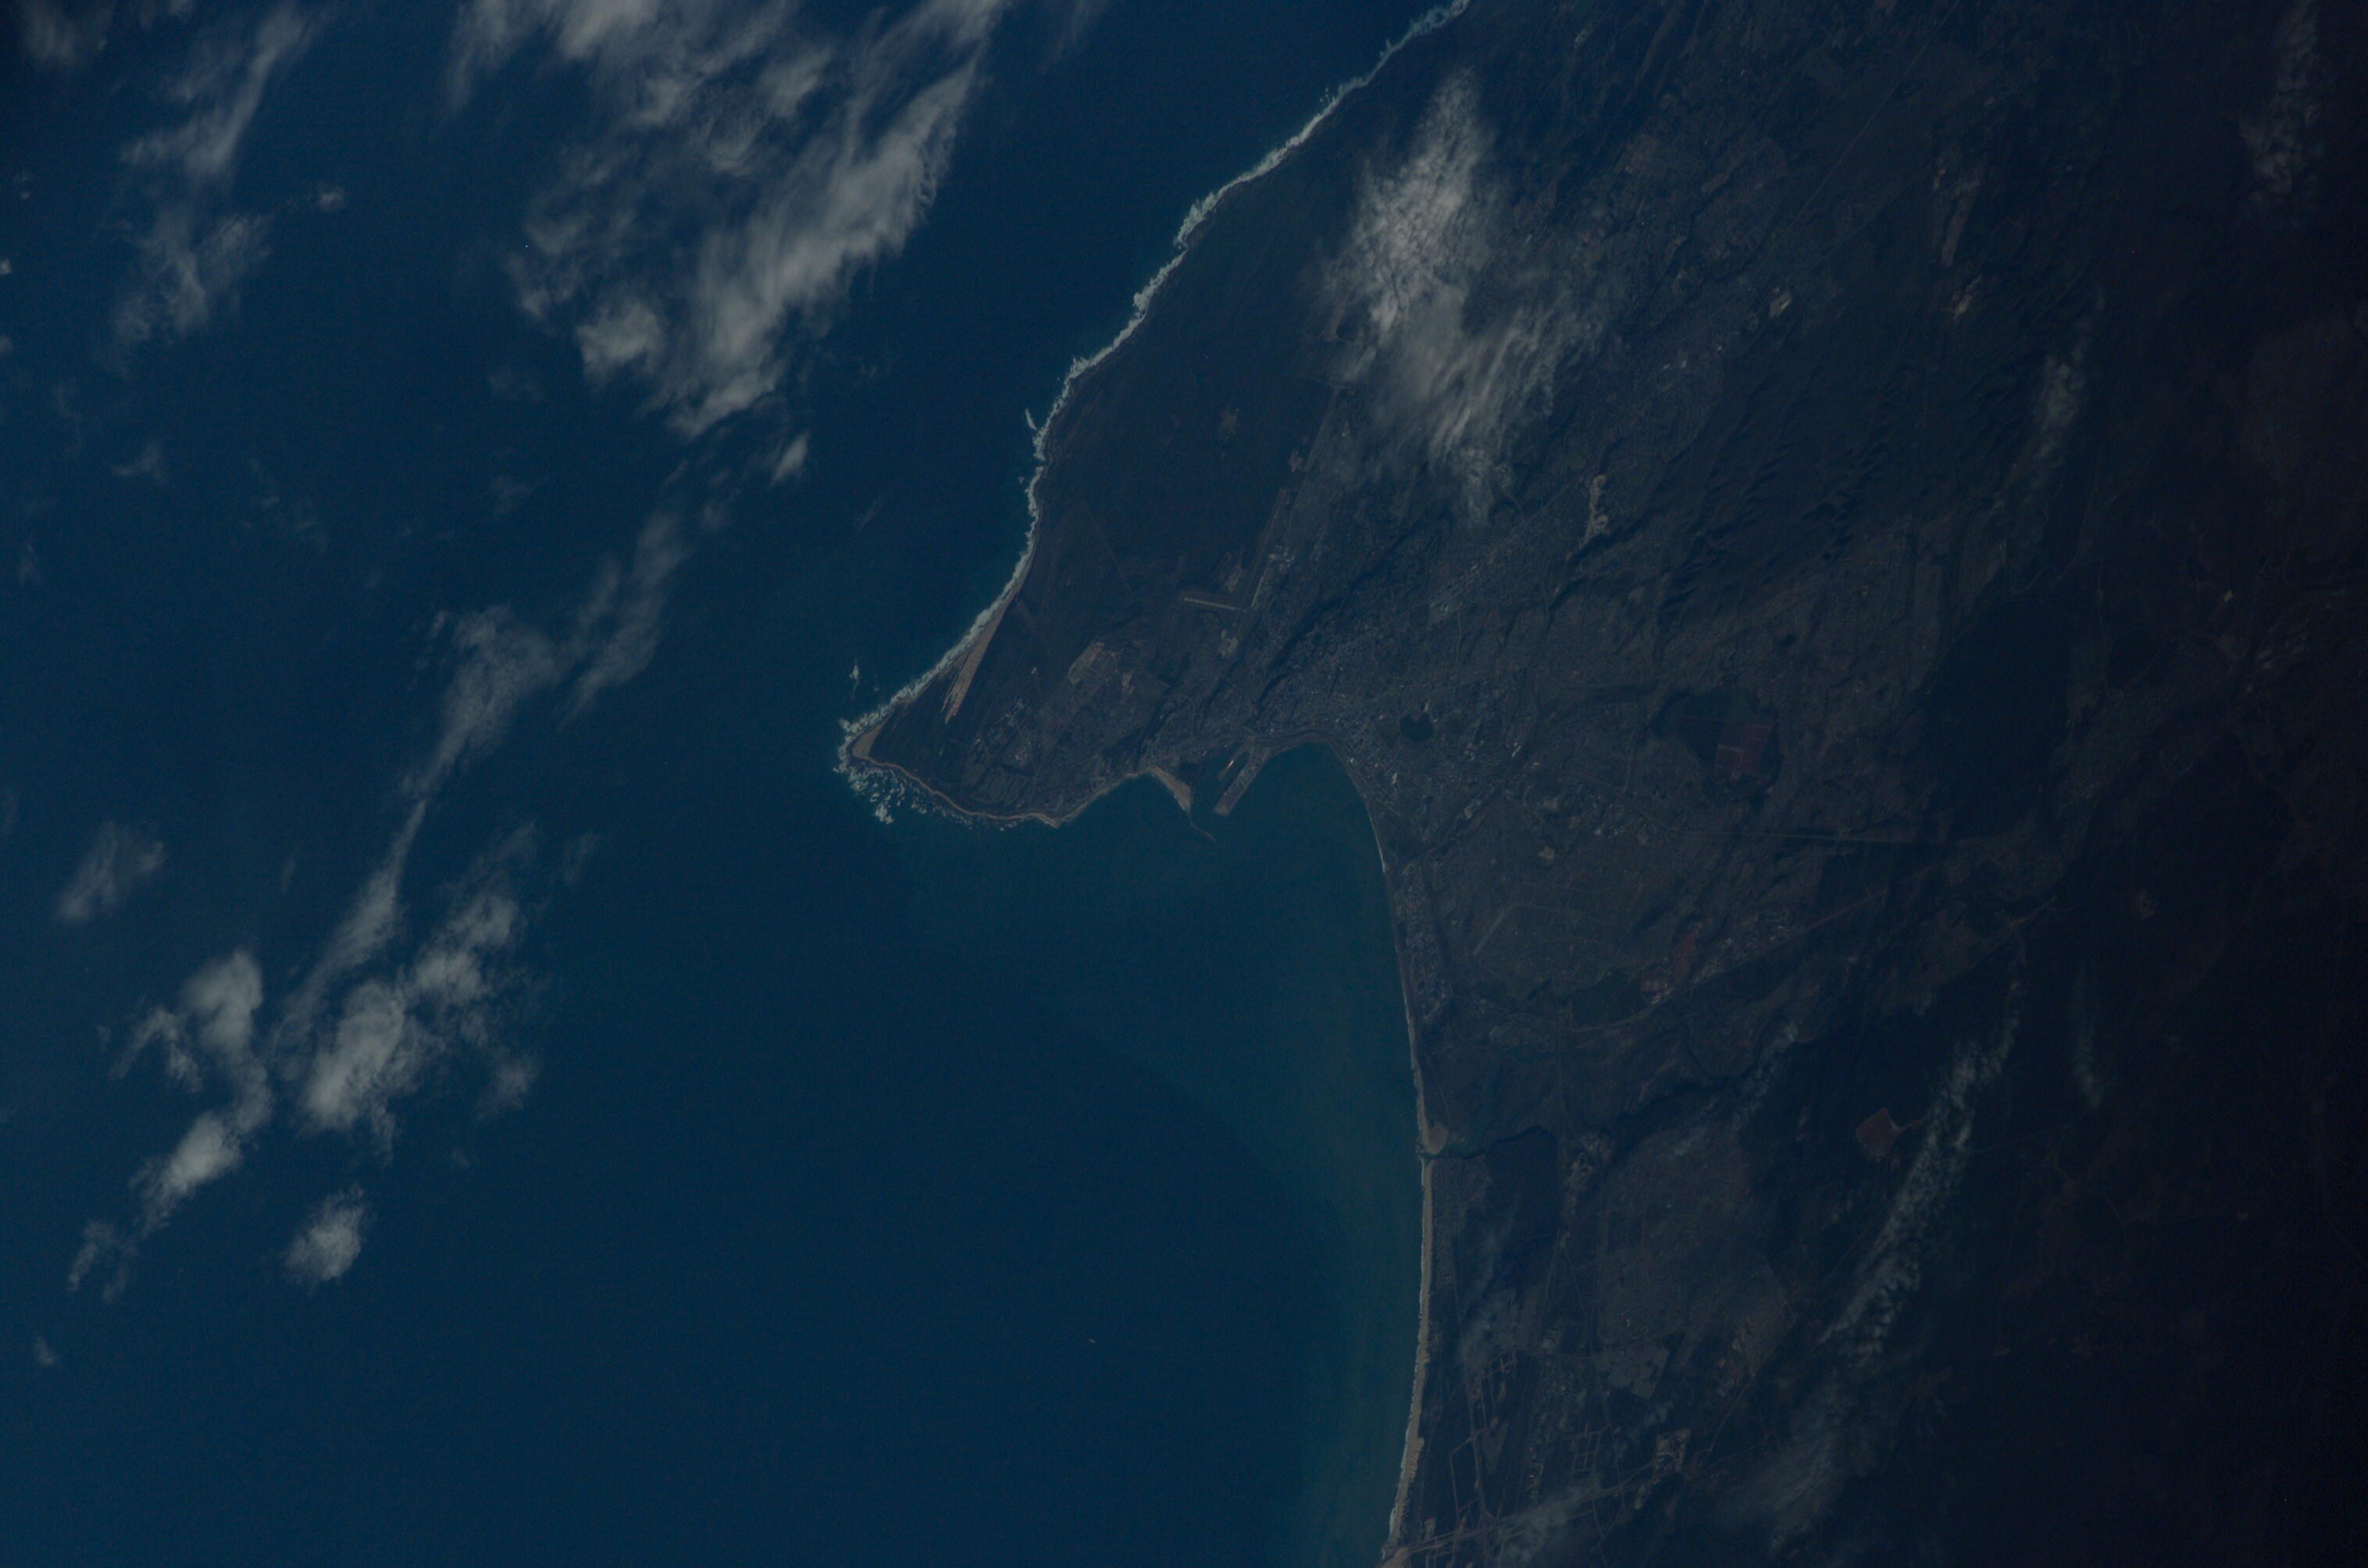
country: REPUBLIC SOUTH AFRICA
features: C. RECIFE, PORT ELIZABETH, FOR.
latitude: -33.9
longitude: 25.8
